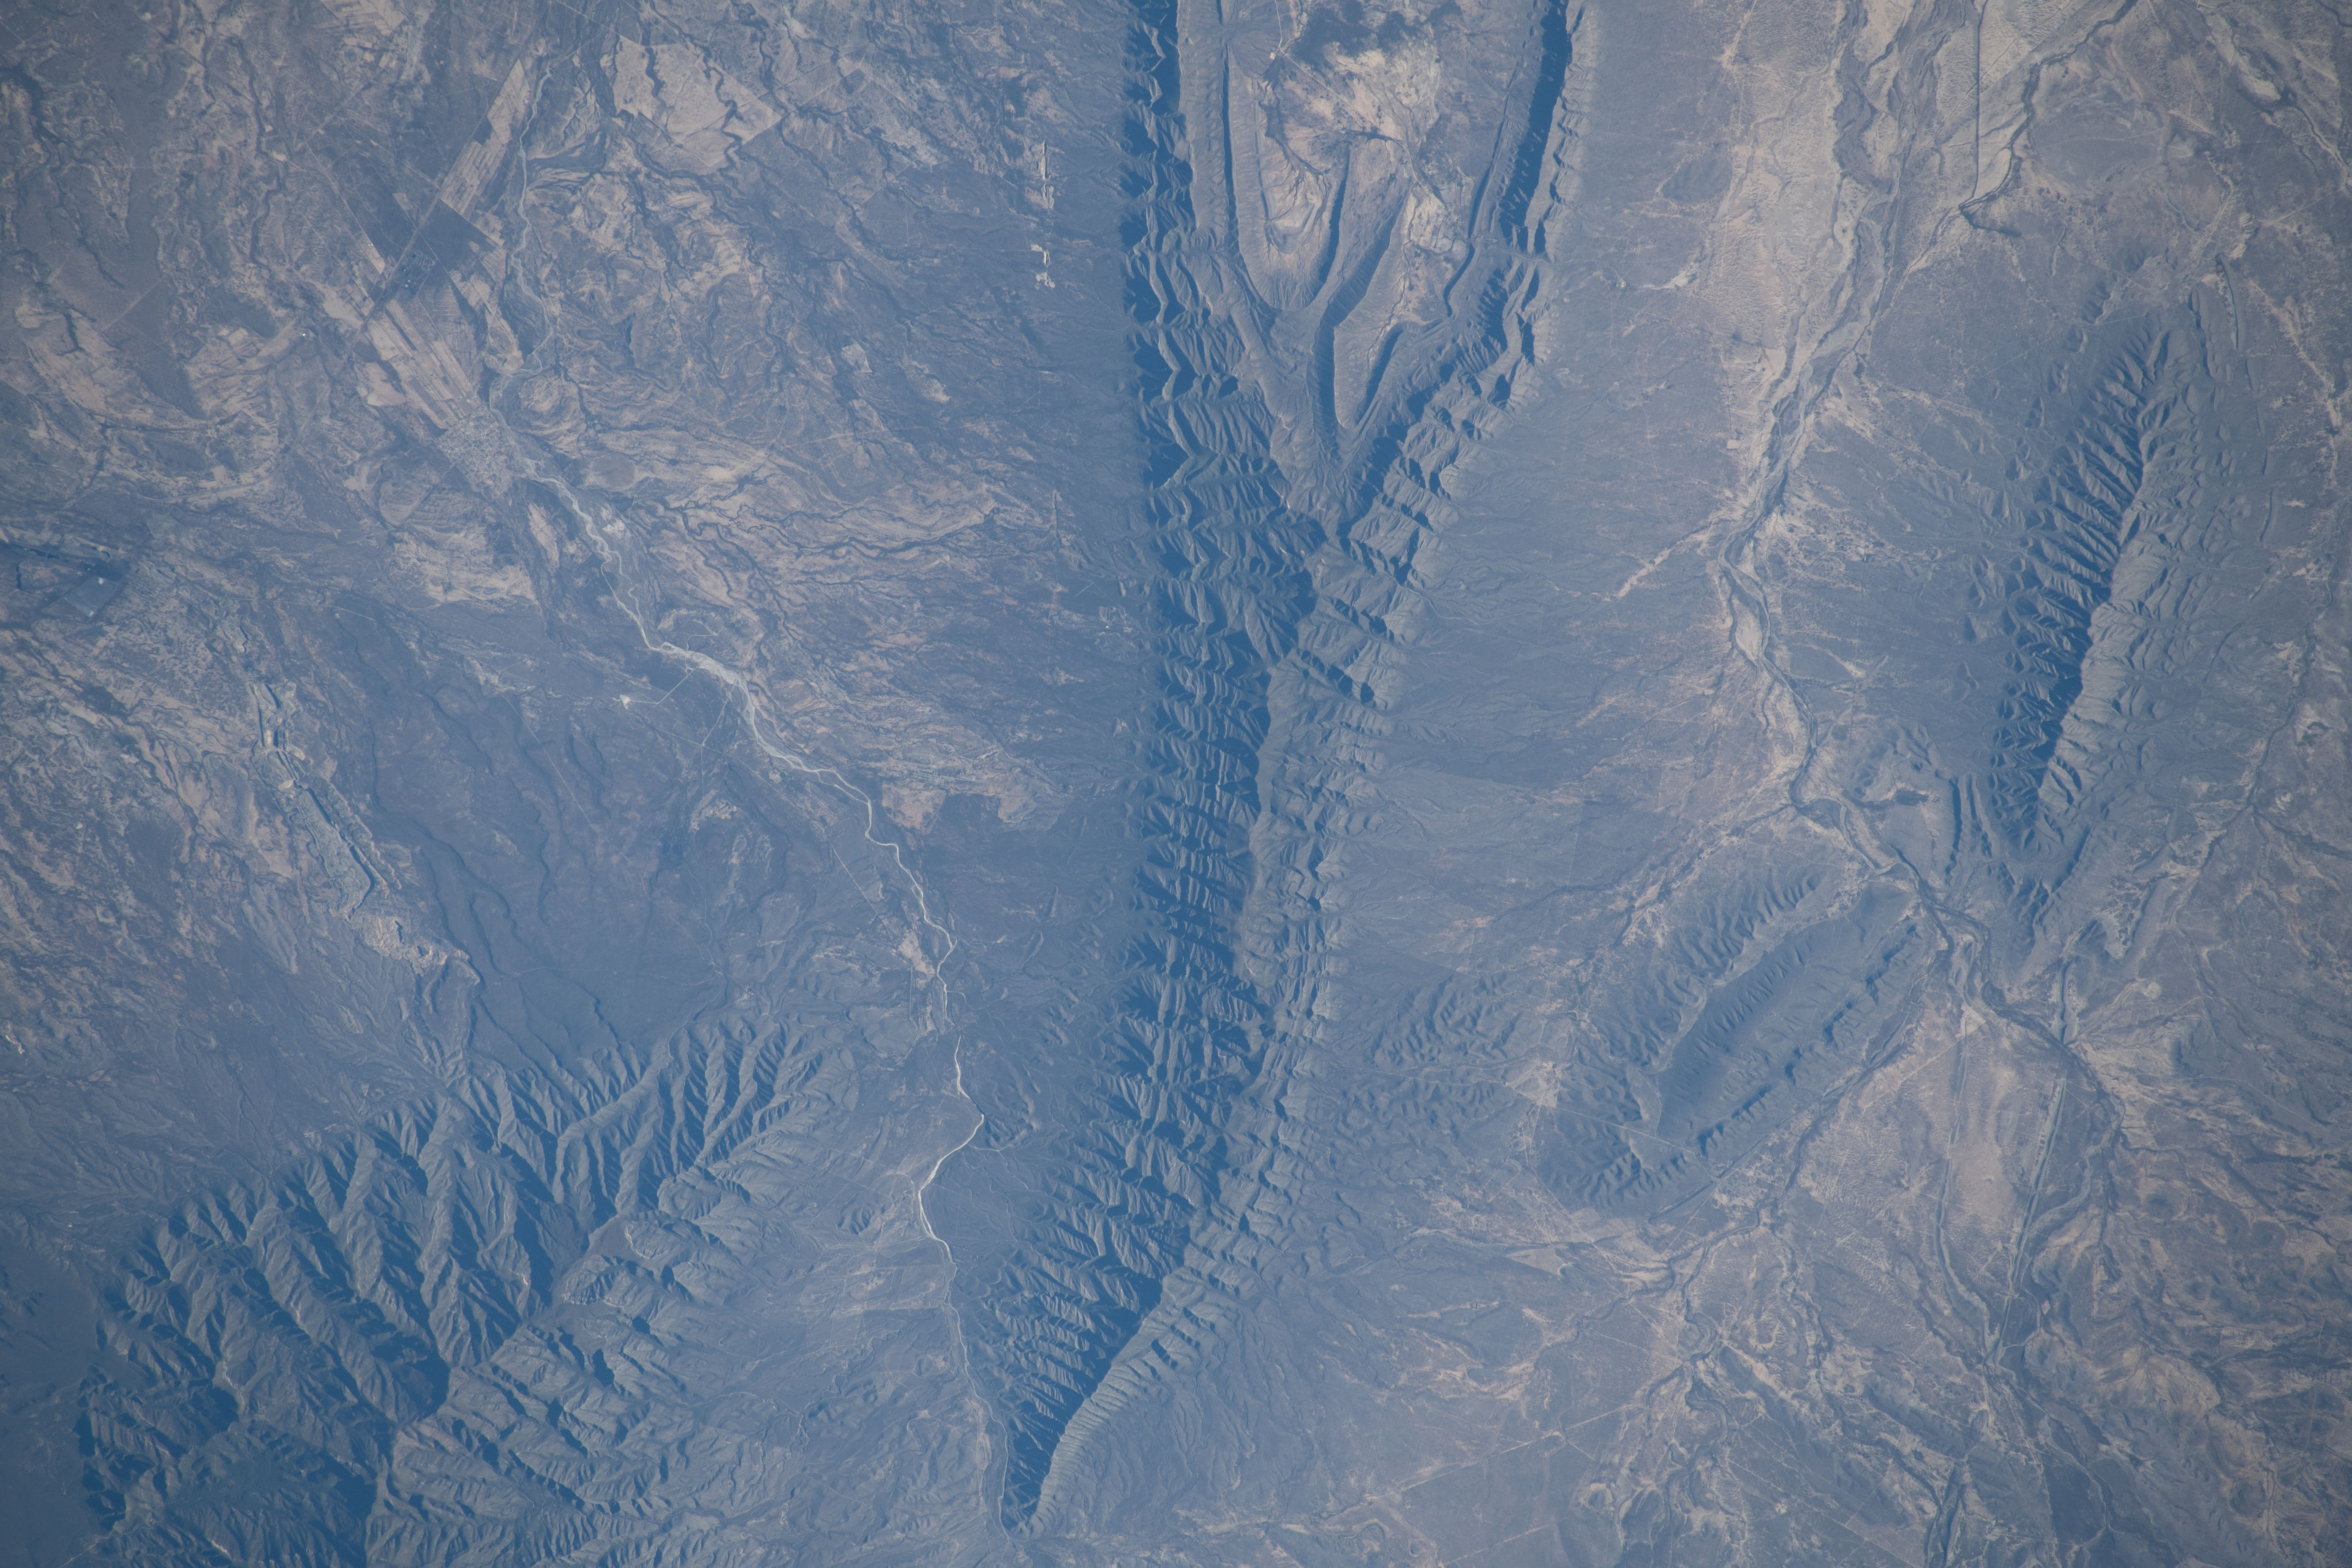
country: MEXICO
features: COAHUILA
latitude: 27.6
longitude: -101.5
